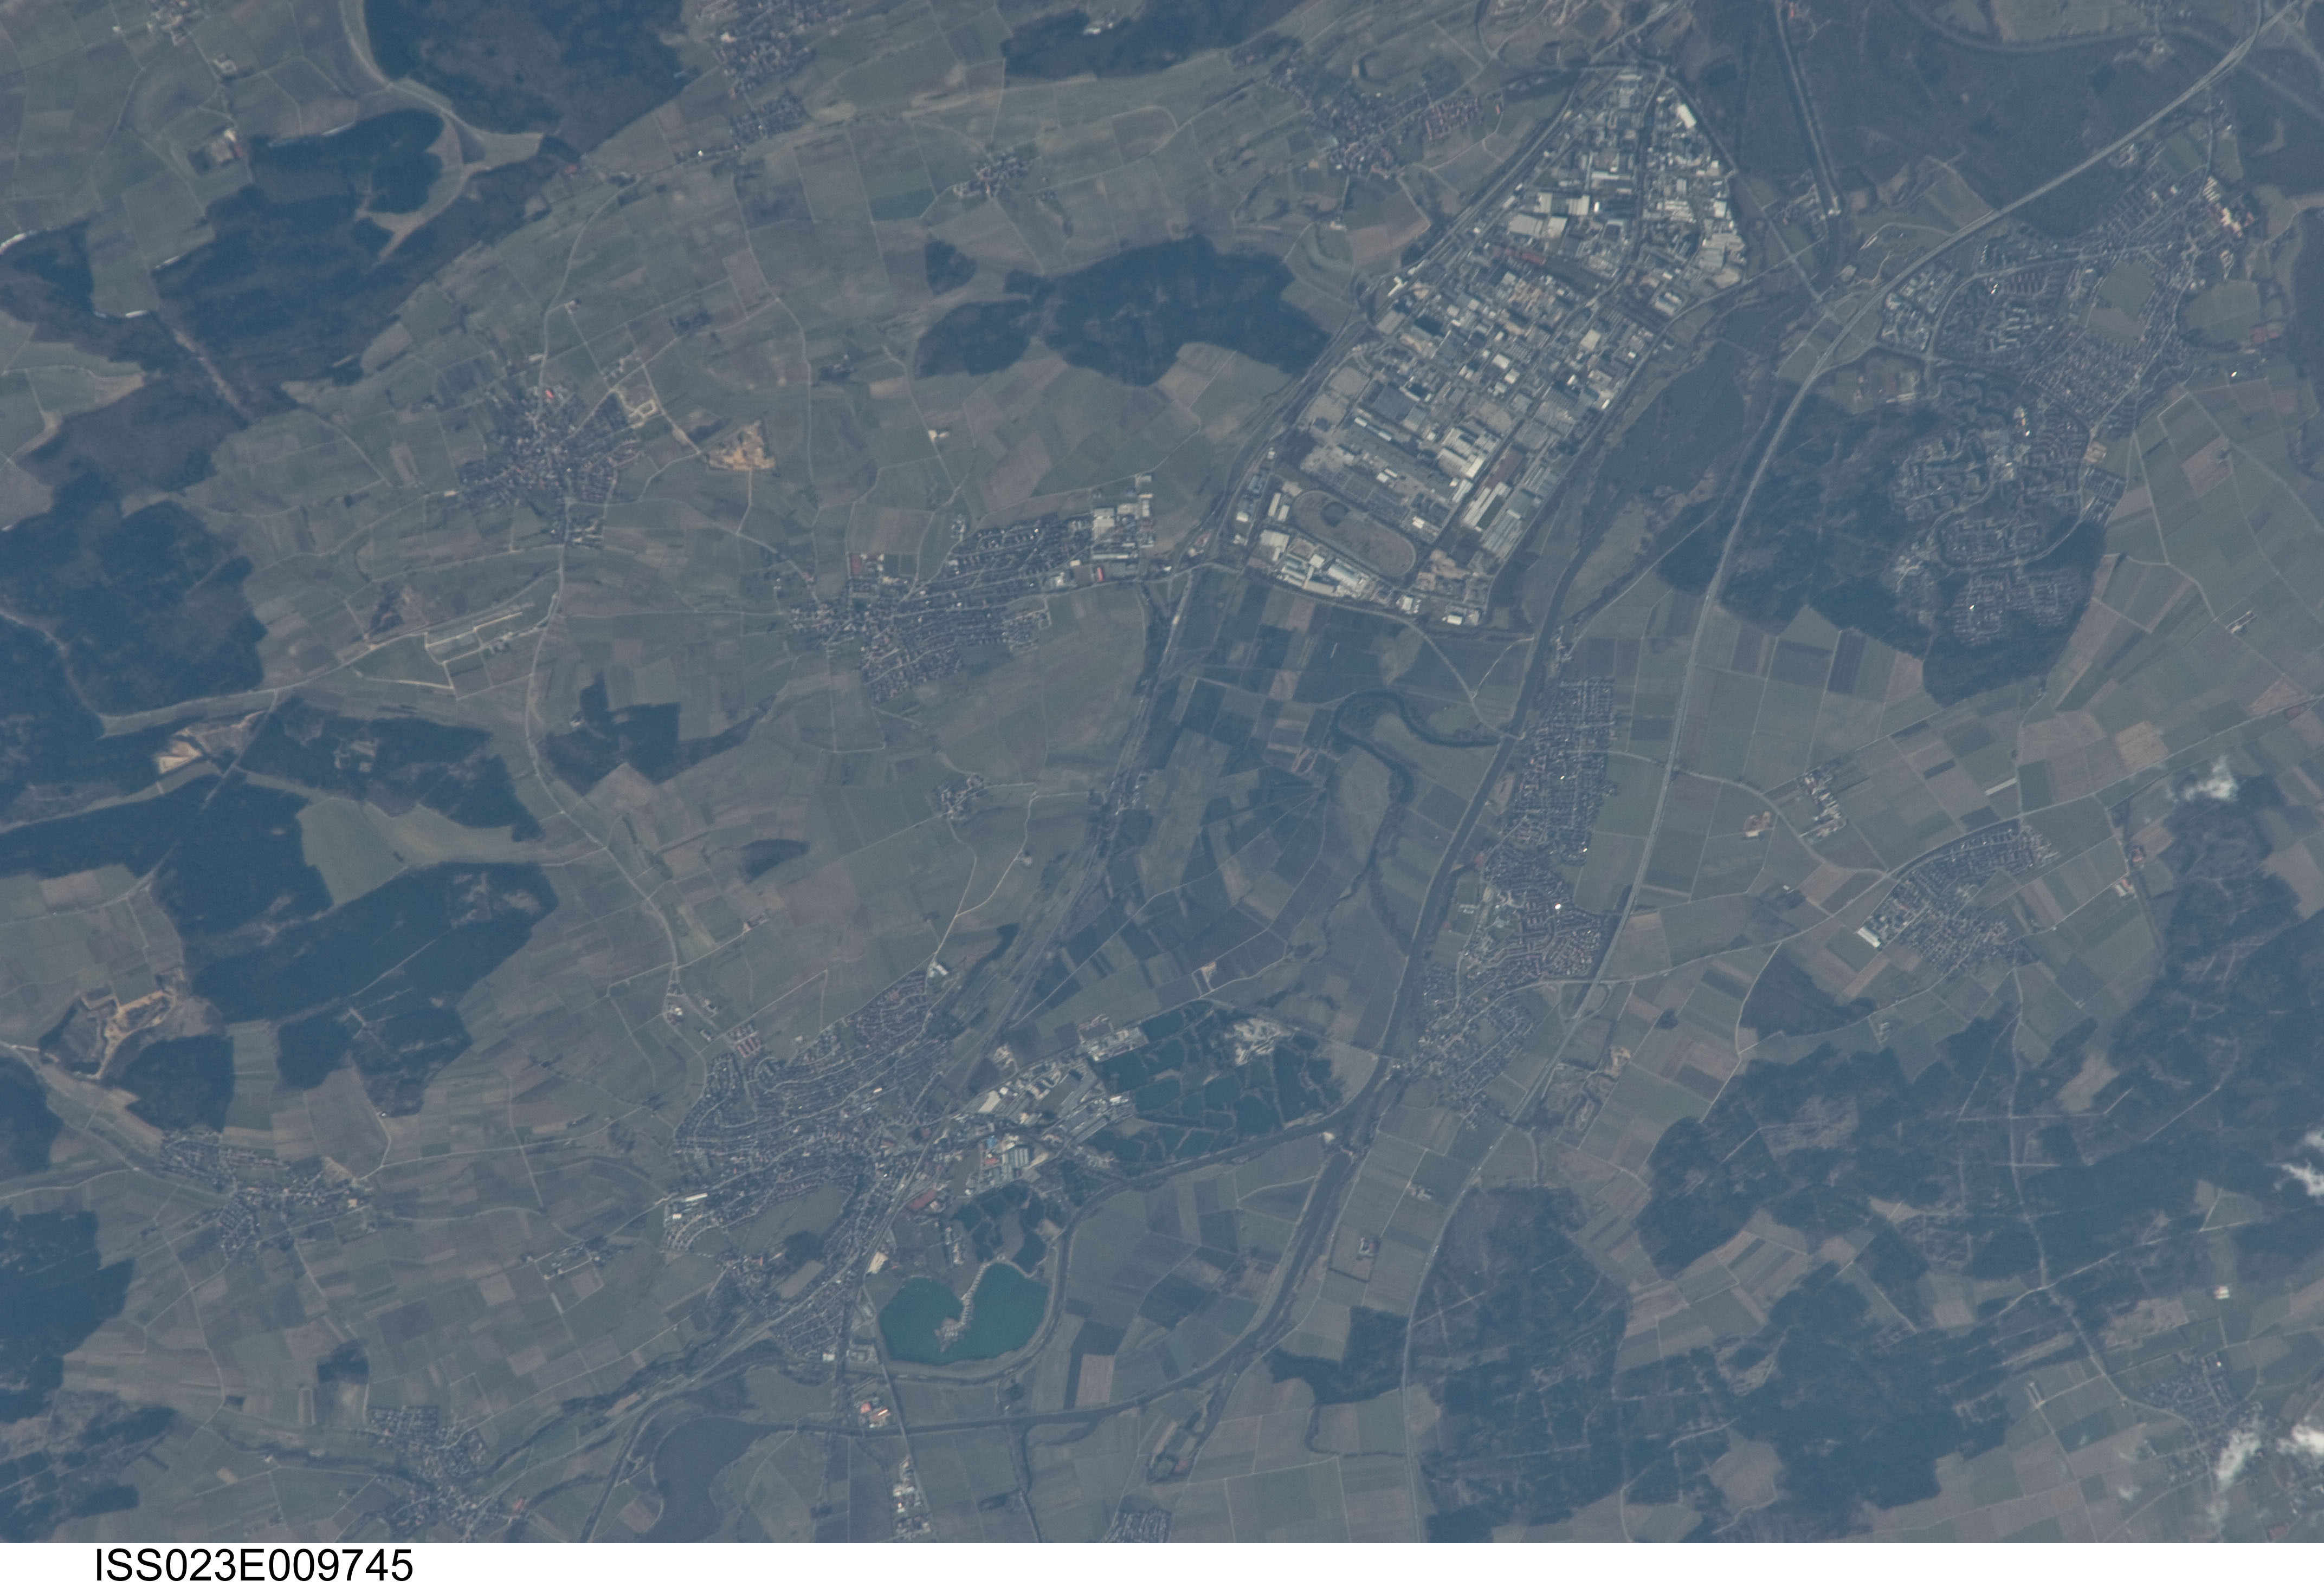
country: GERMANY
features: ERBACH, DANUBE R., INDS. AREA, FOR., AGR.
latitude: 48.3
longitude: 9.9
